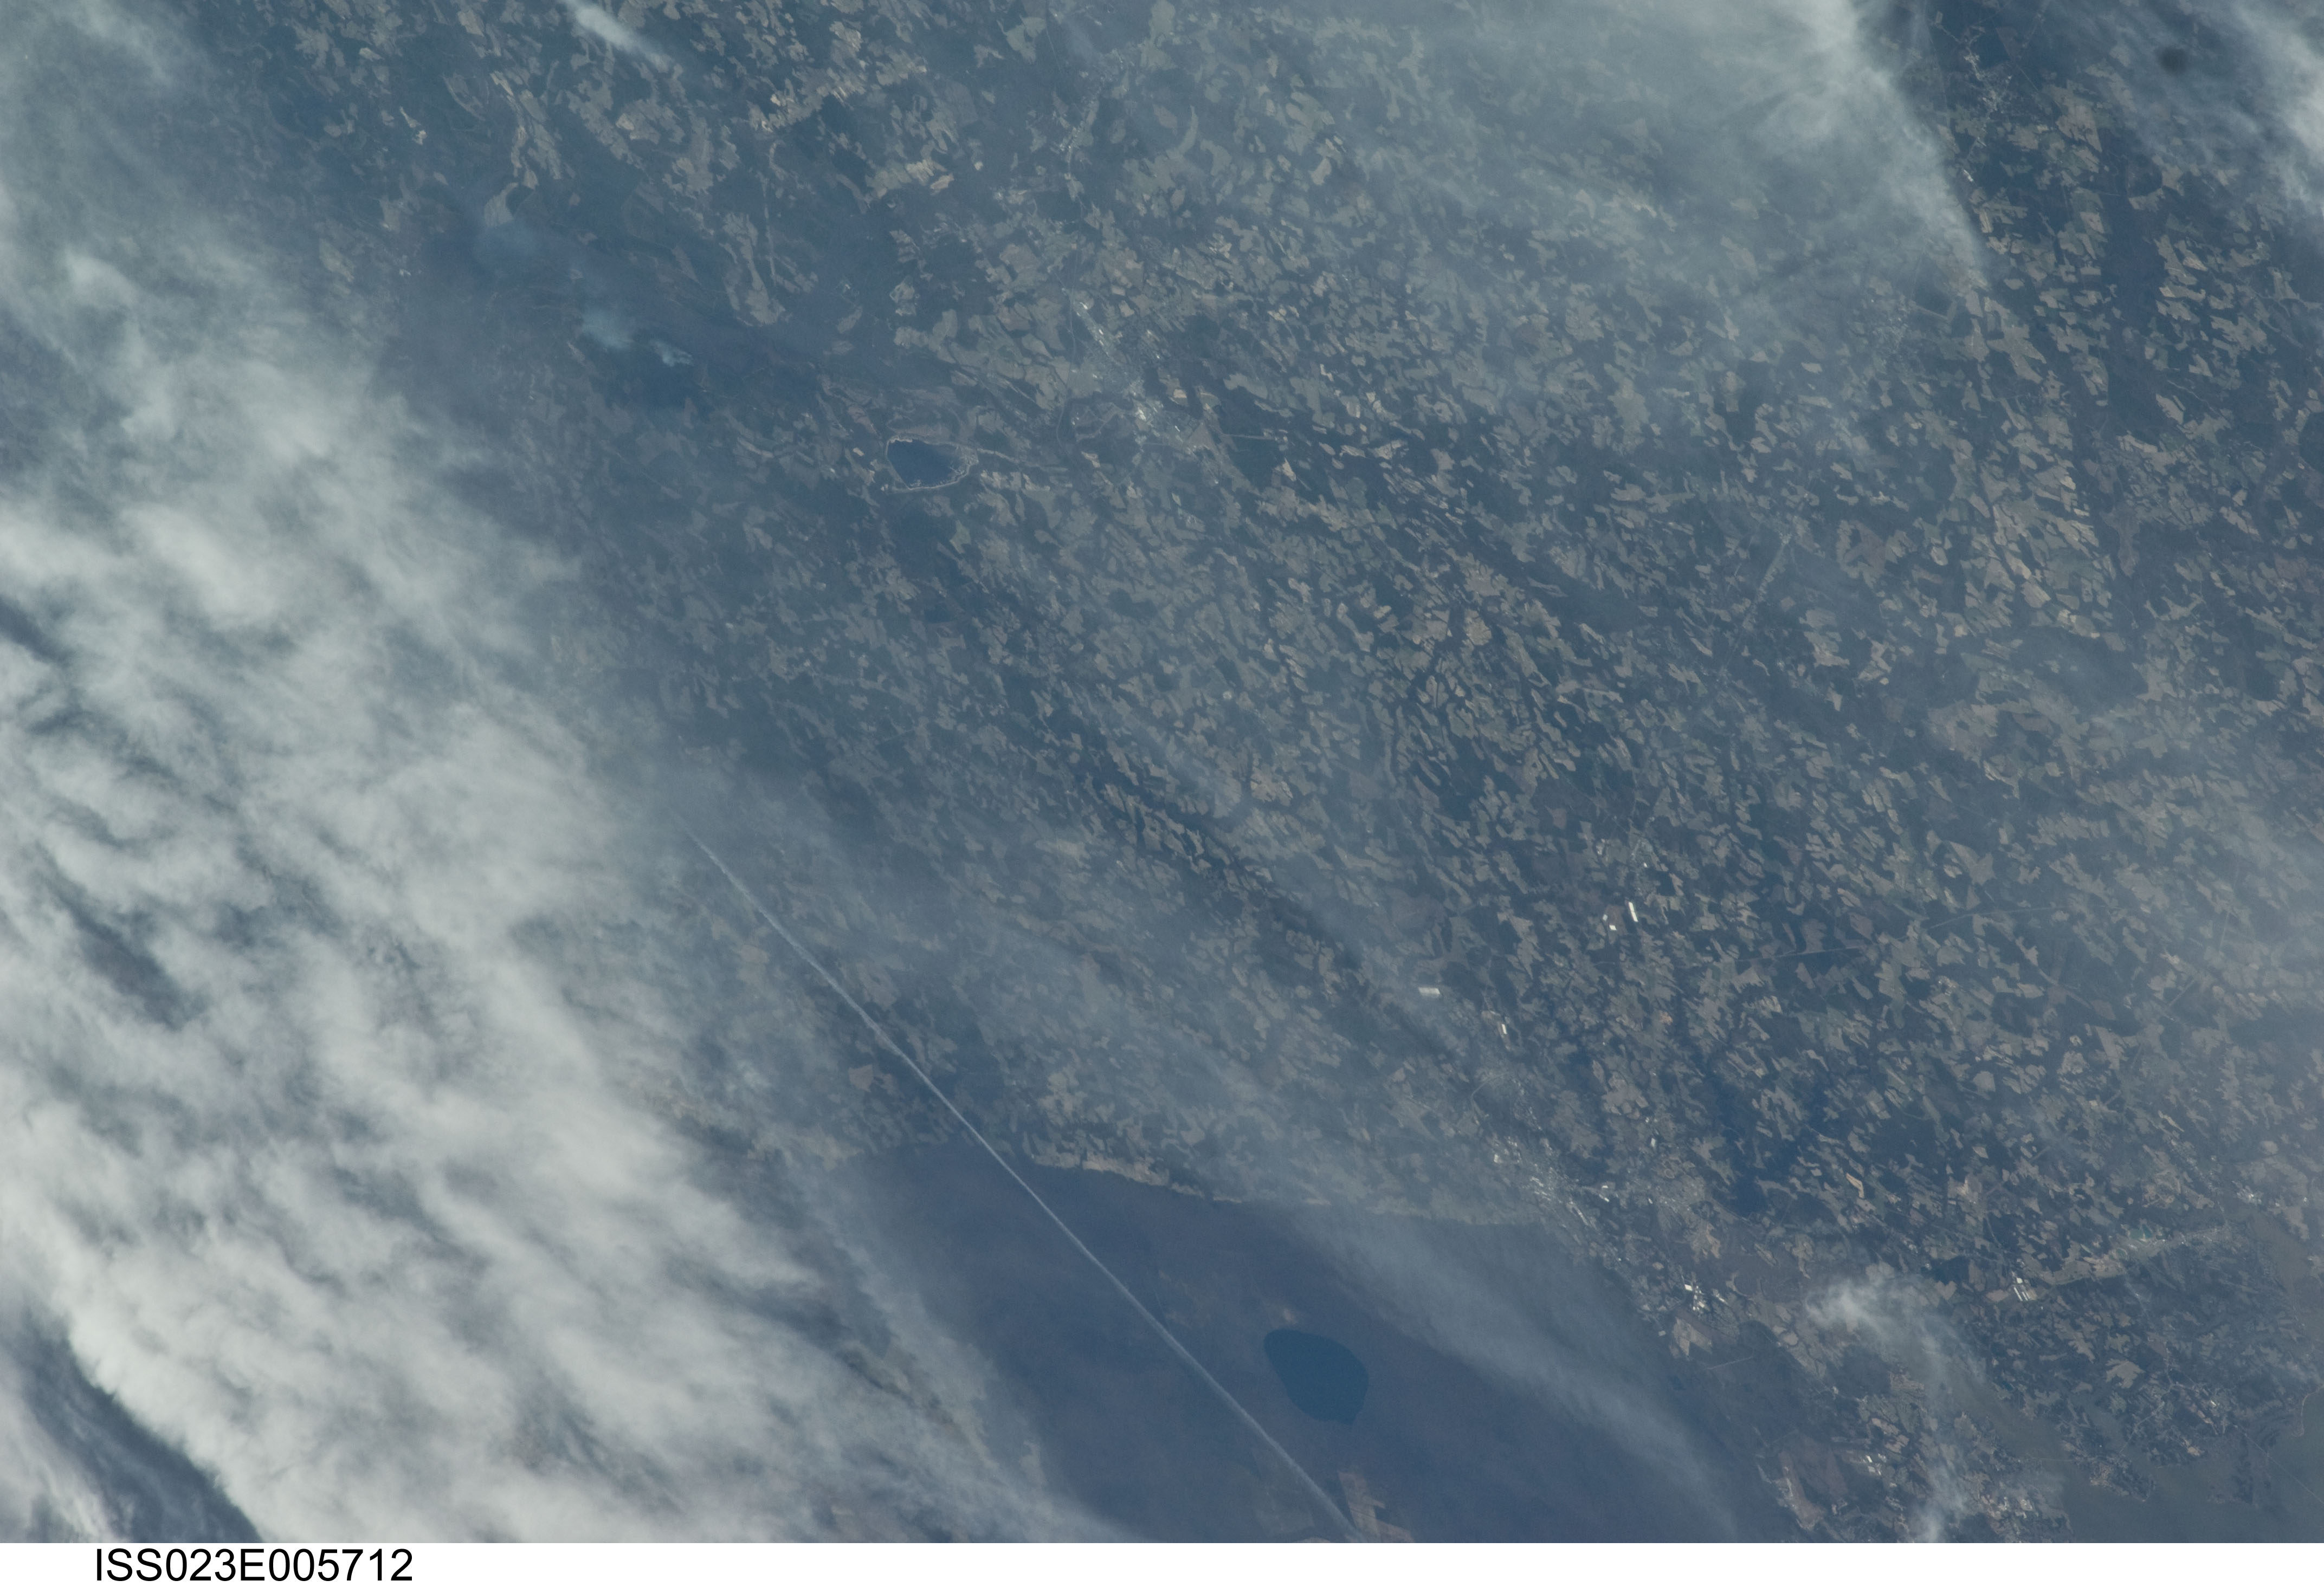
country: USA-NORTH CAROLINA
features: FRANKLIN, L. DRUMMOND, CONTRAIL
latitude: 36.5
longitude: -76.7
